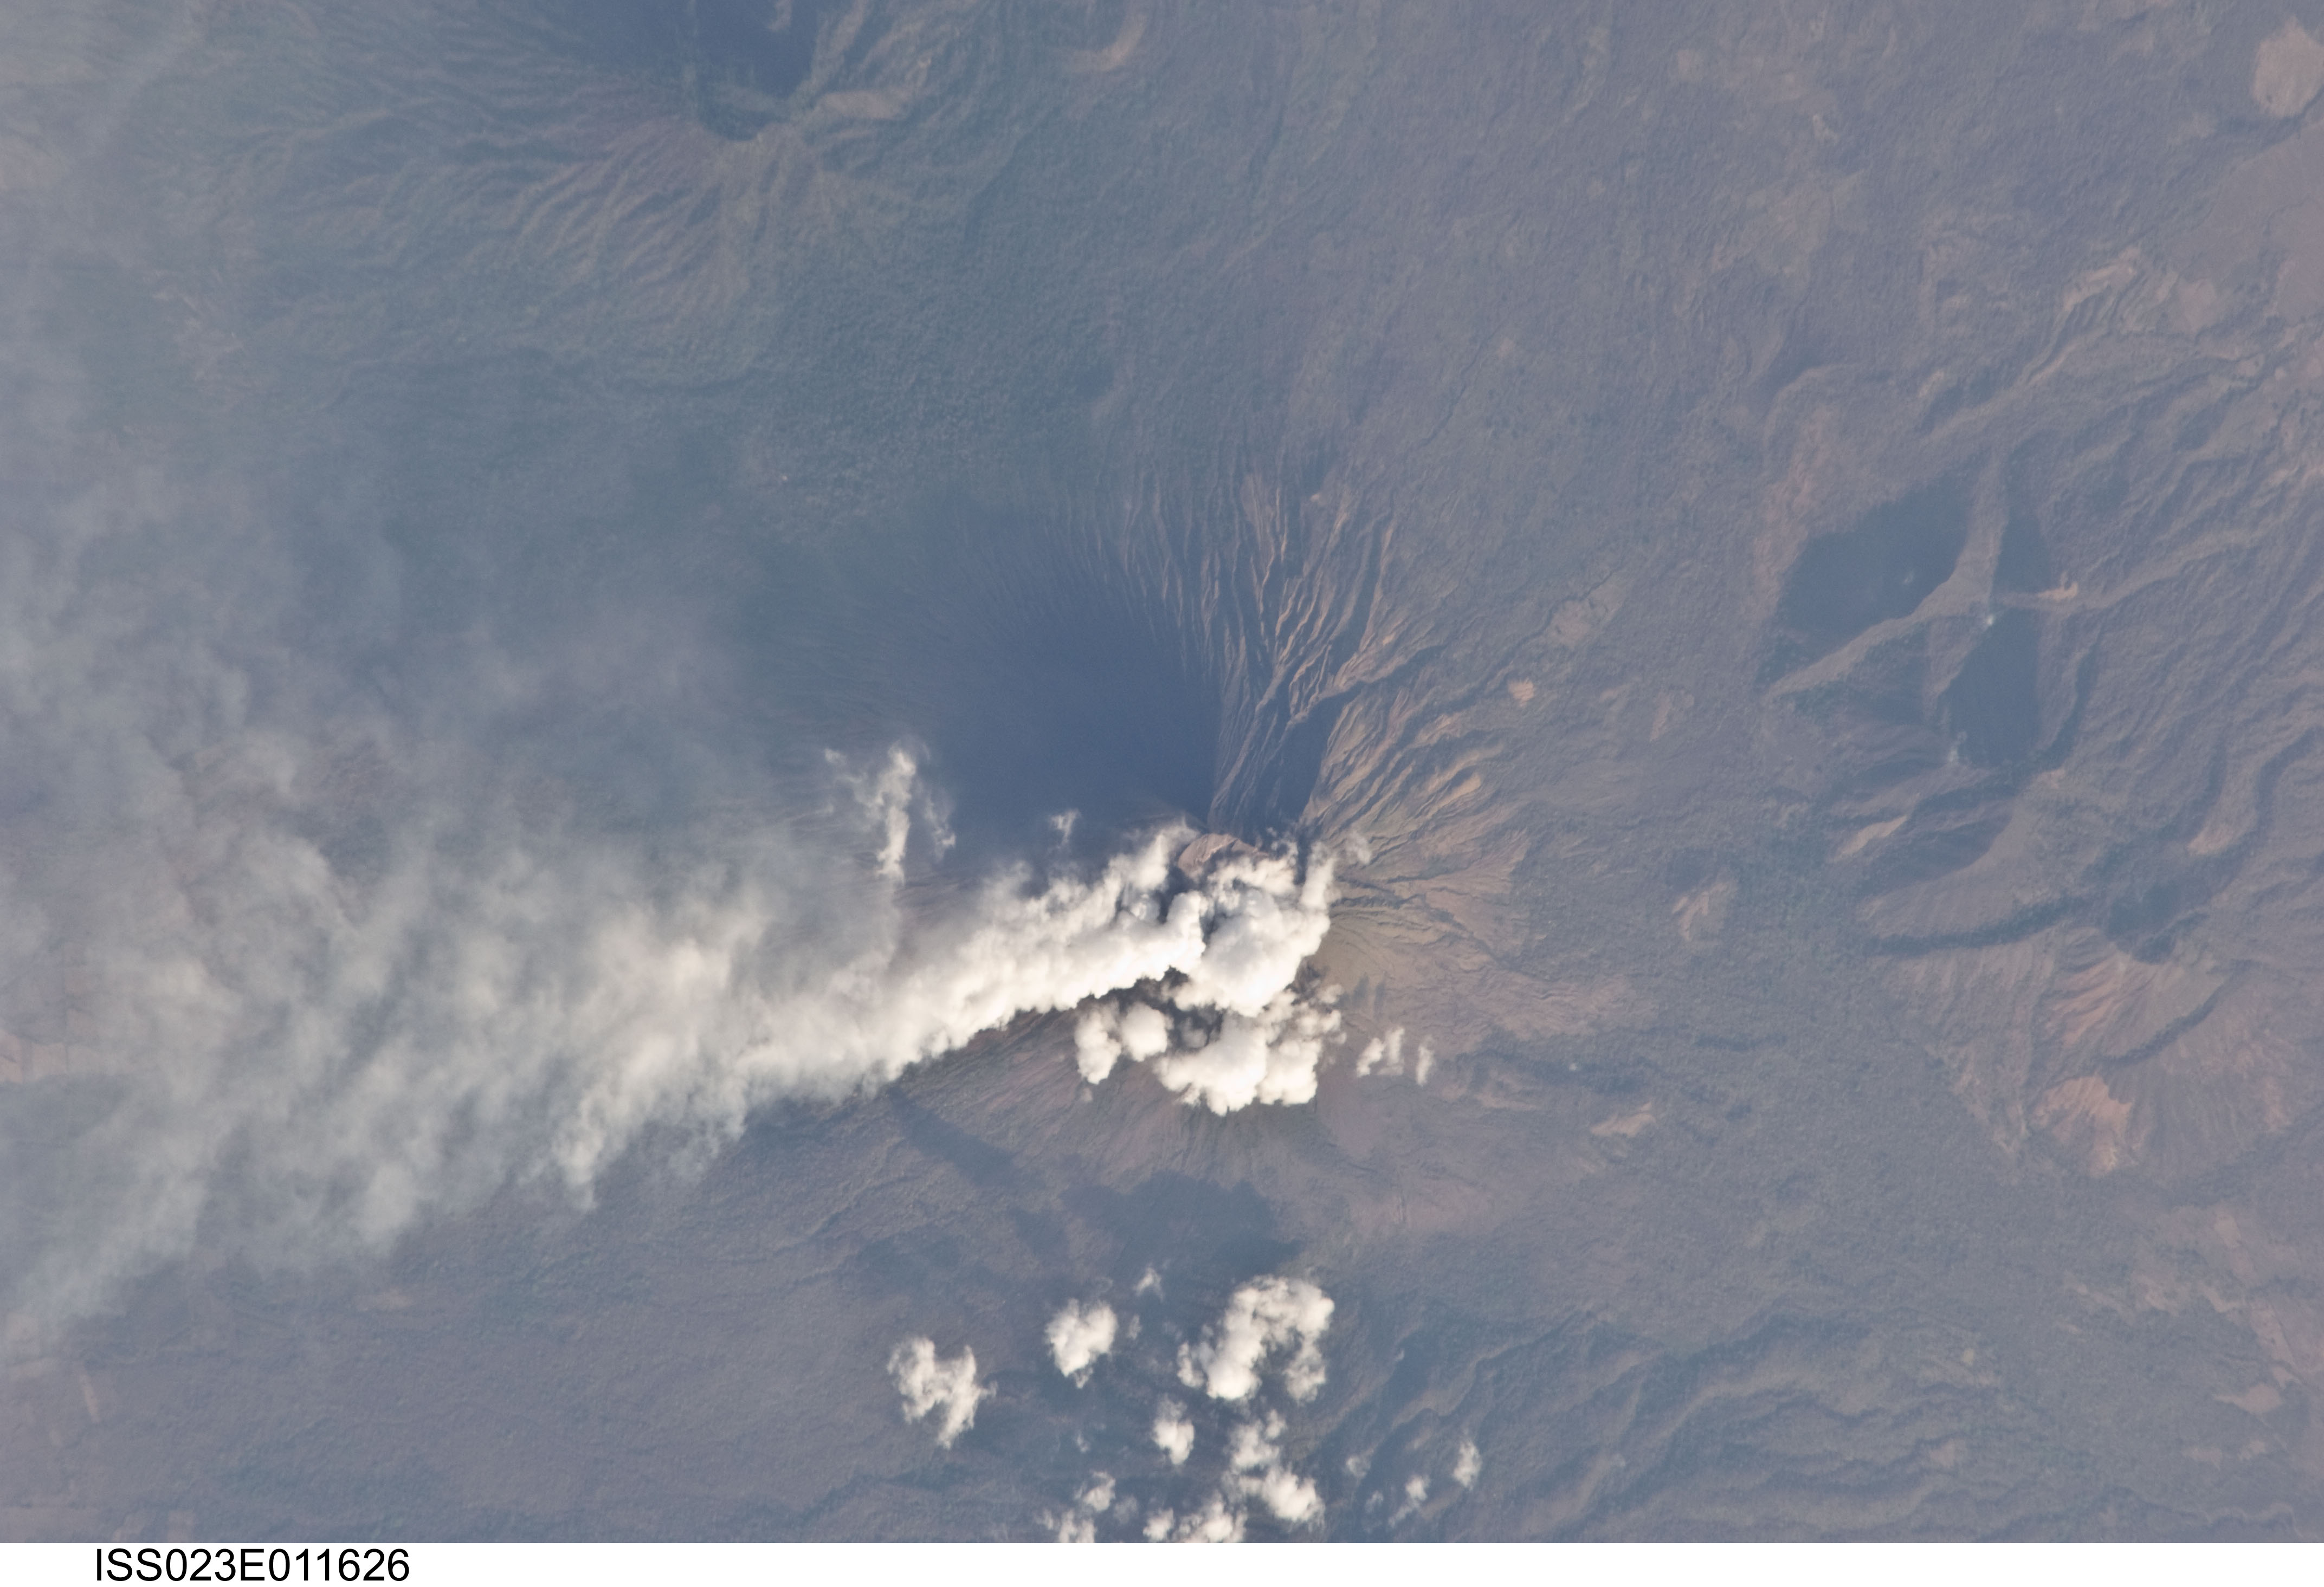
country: NICARAGUA
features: SAN CRISTOBAL VOLCANO, PLUME
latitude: 12.7
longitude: -87.0
